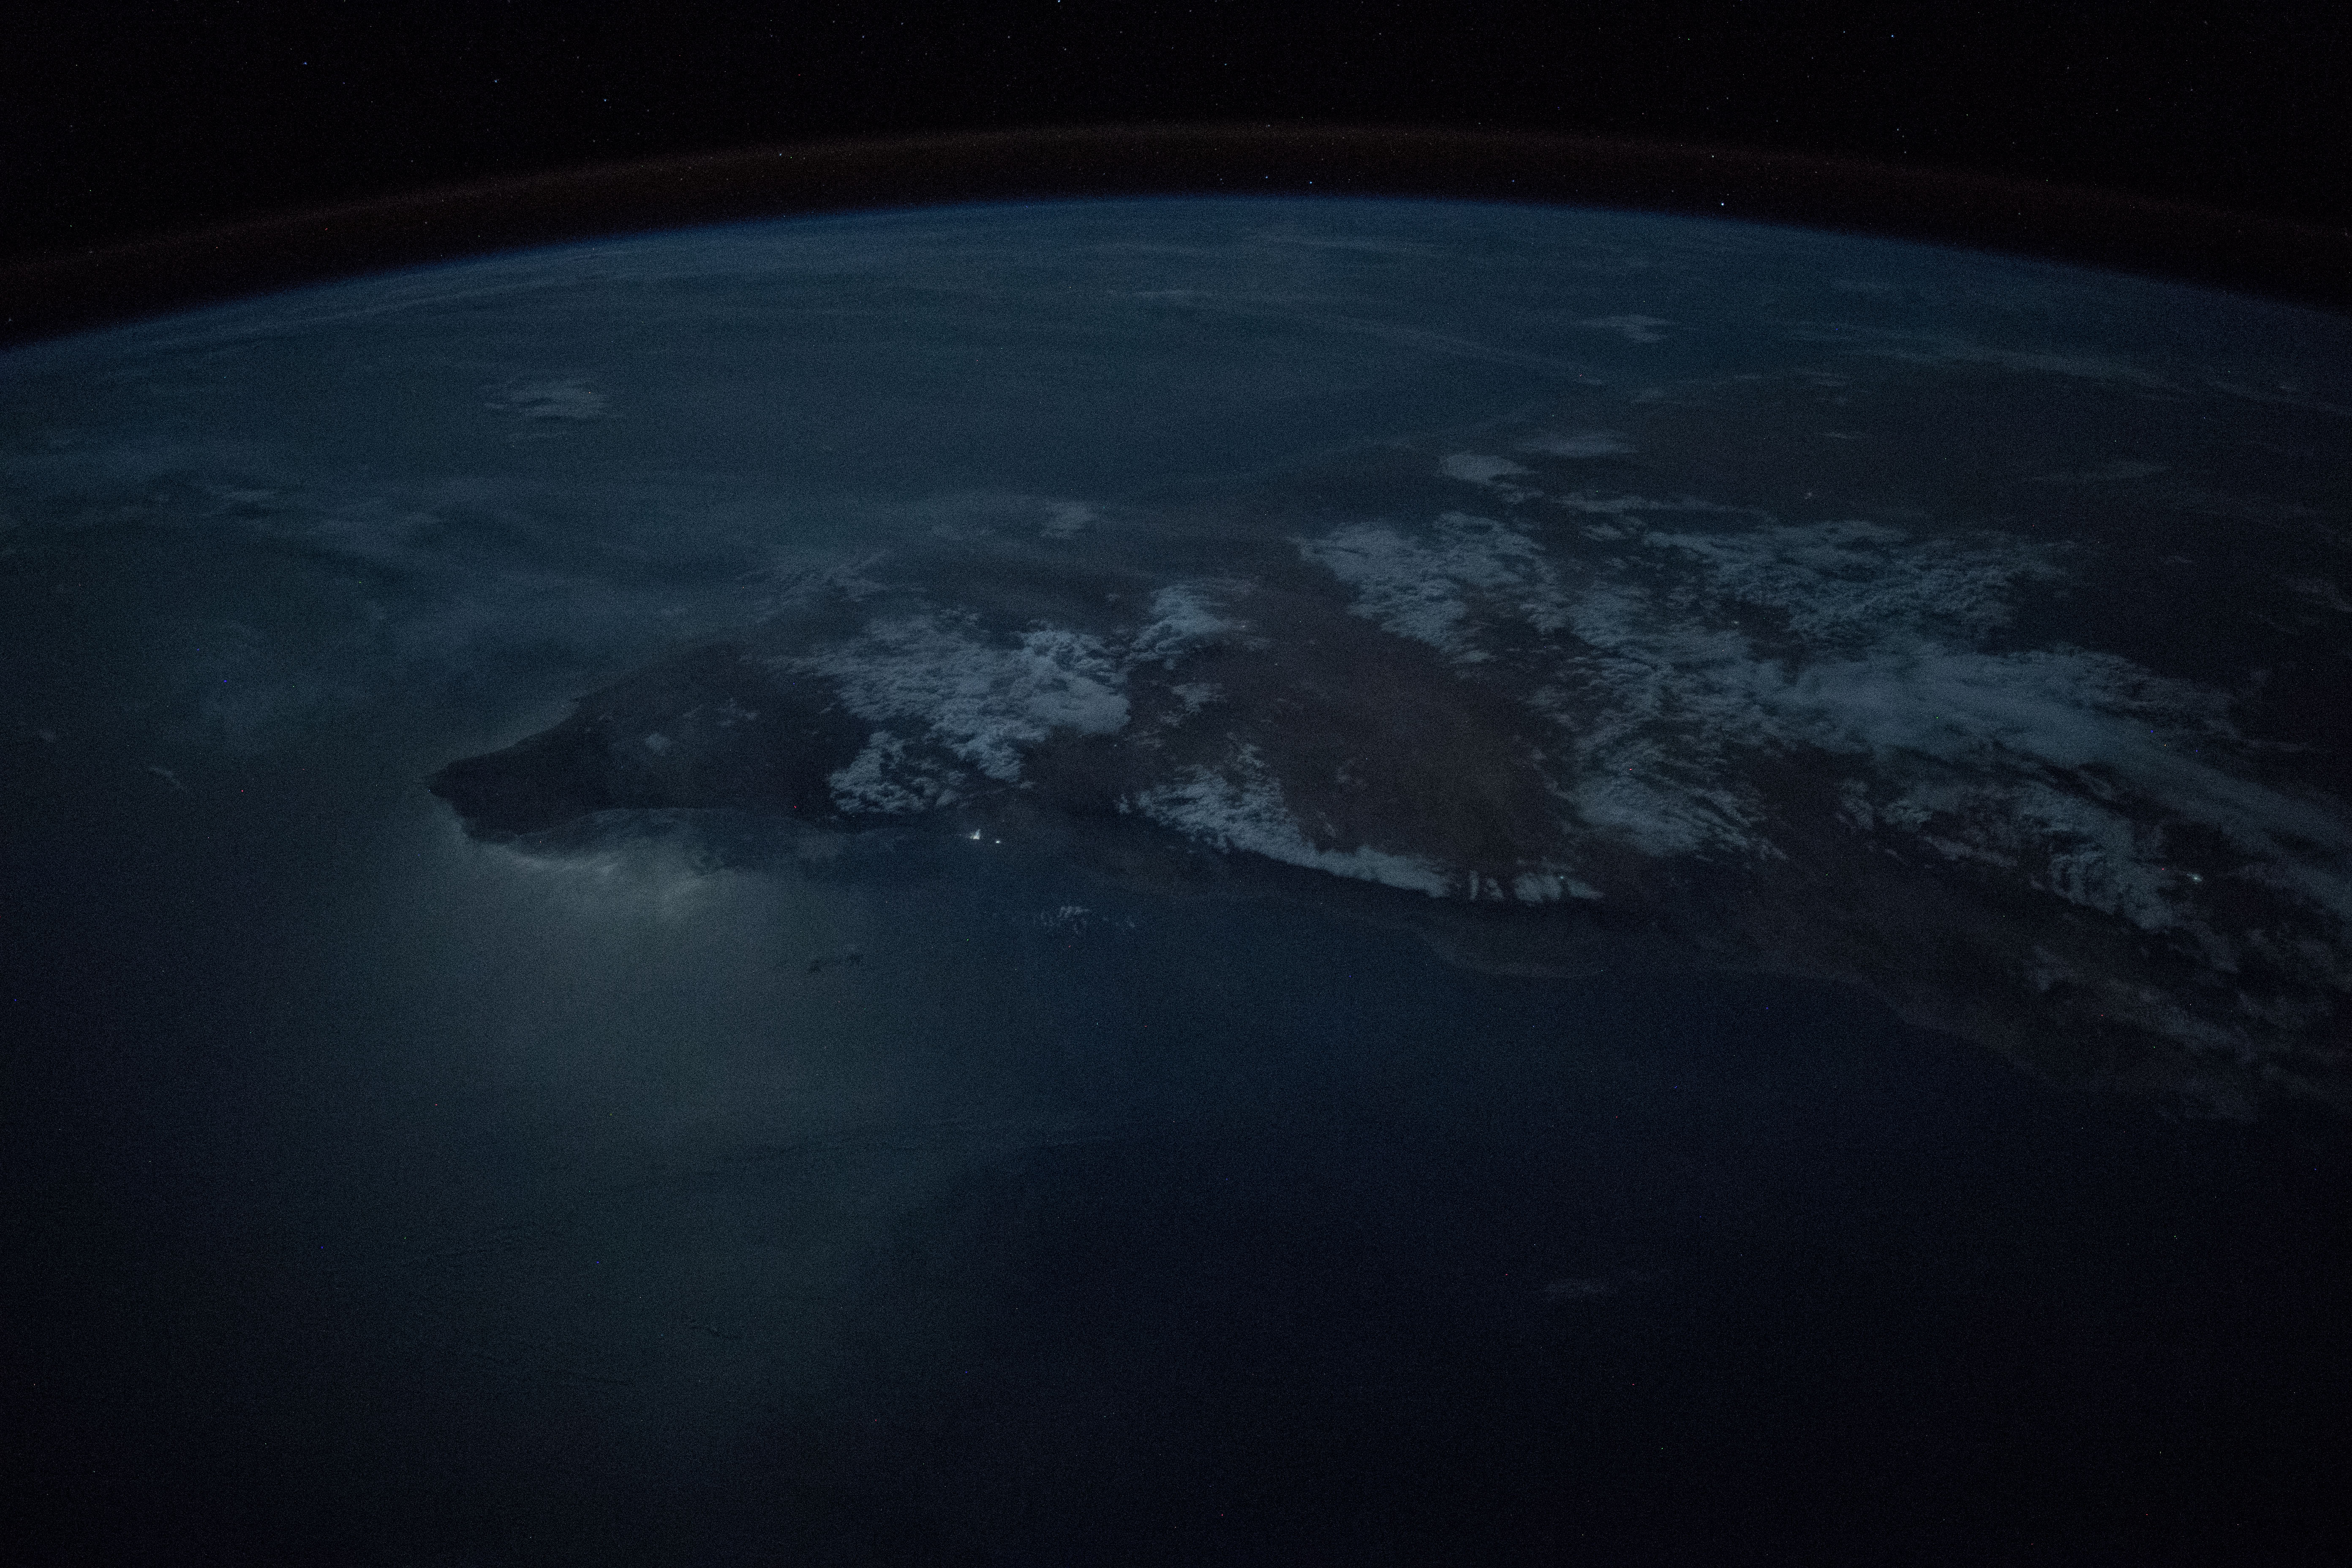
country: SOMALIA
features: OGO MOUNTAINS, COAST, GULF OF ADEN, NIGHT, EARTH LIMB
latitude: 10.9
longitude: 48.5
